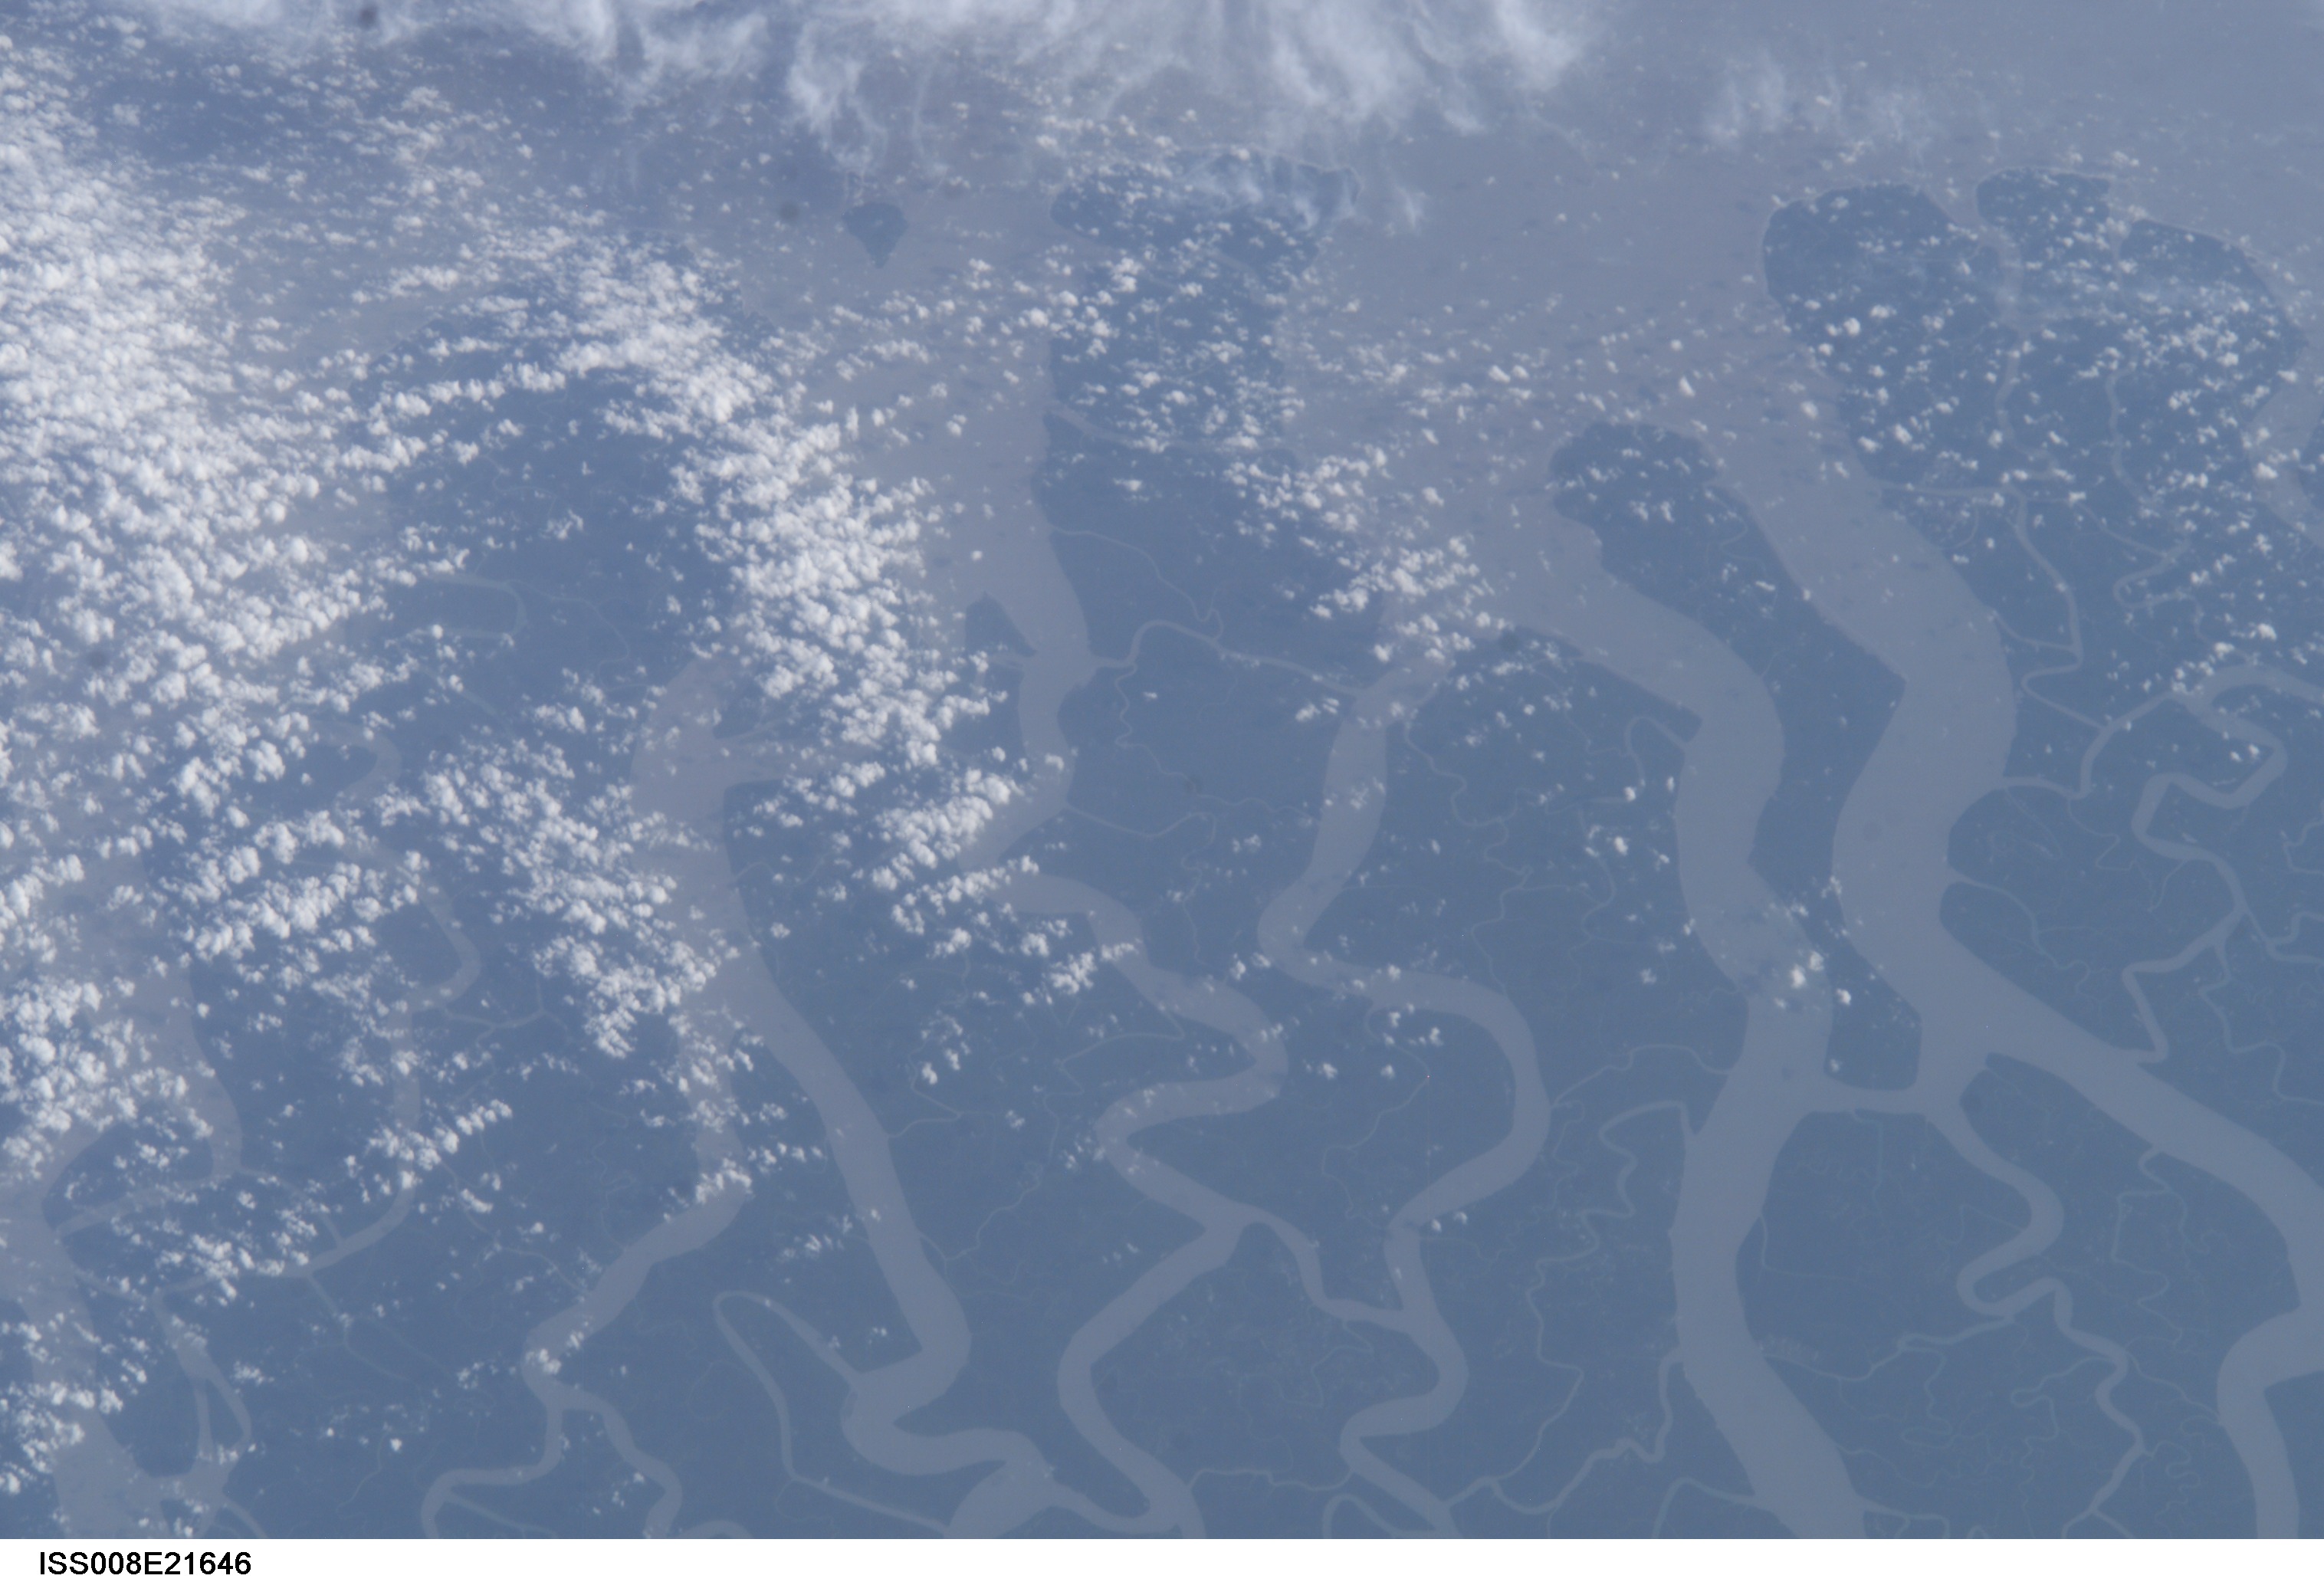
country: INDIA
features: MOUTHS OF THE GANGES
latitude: 22.0
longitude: 89.0
